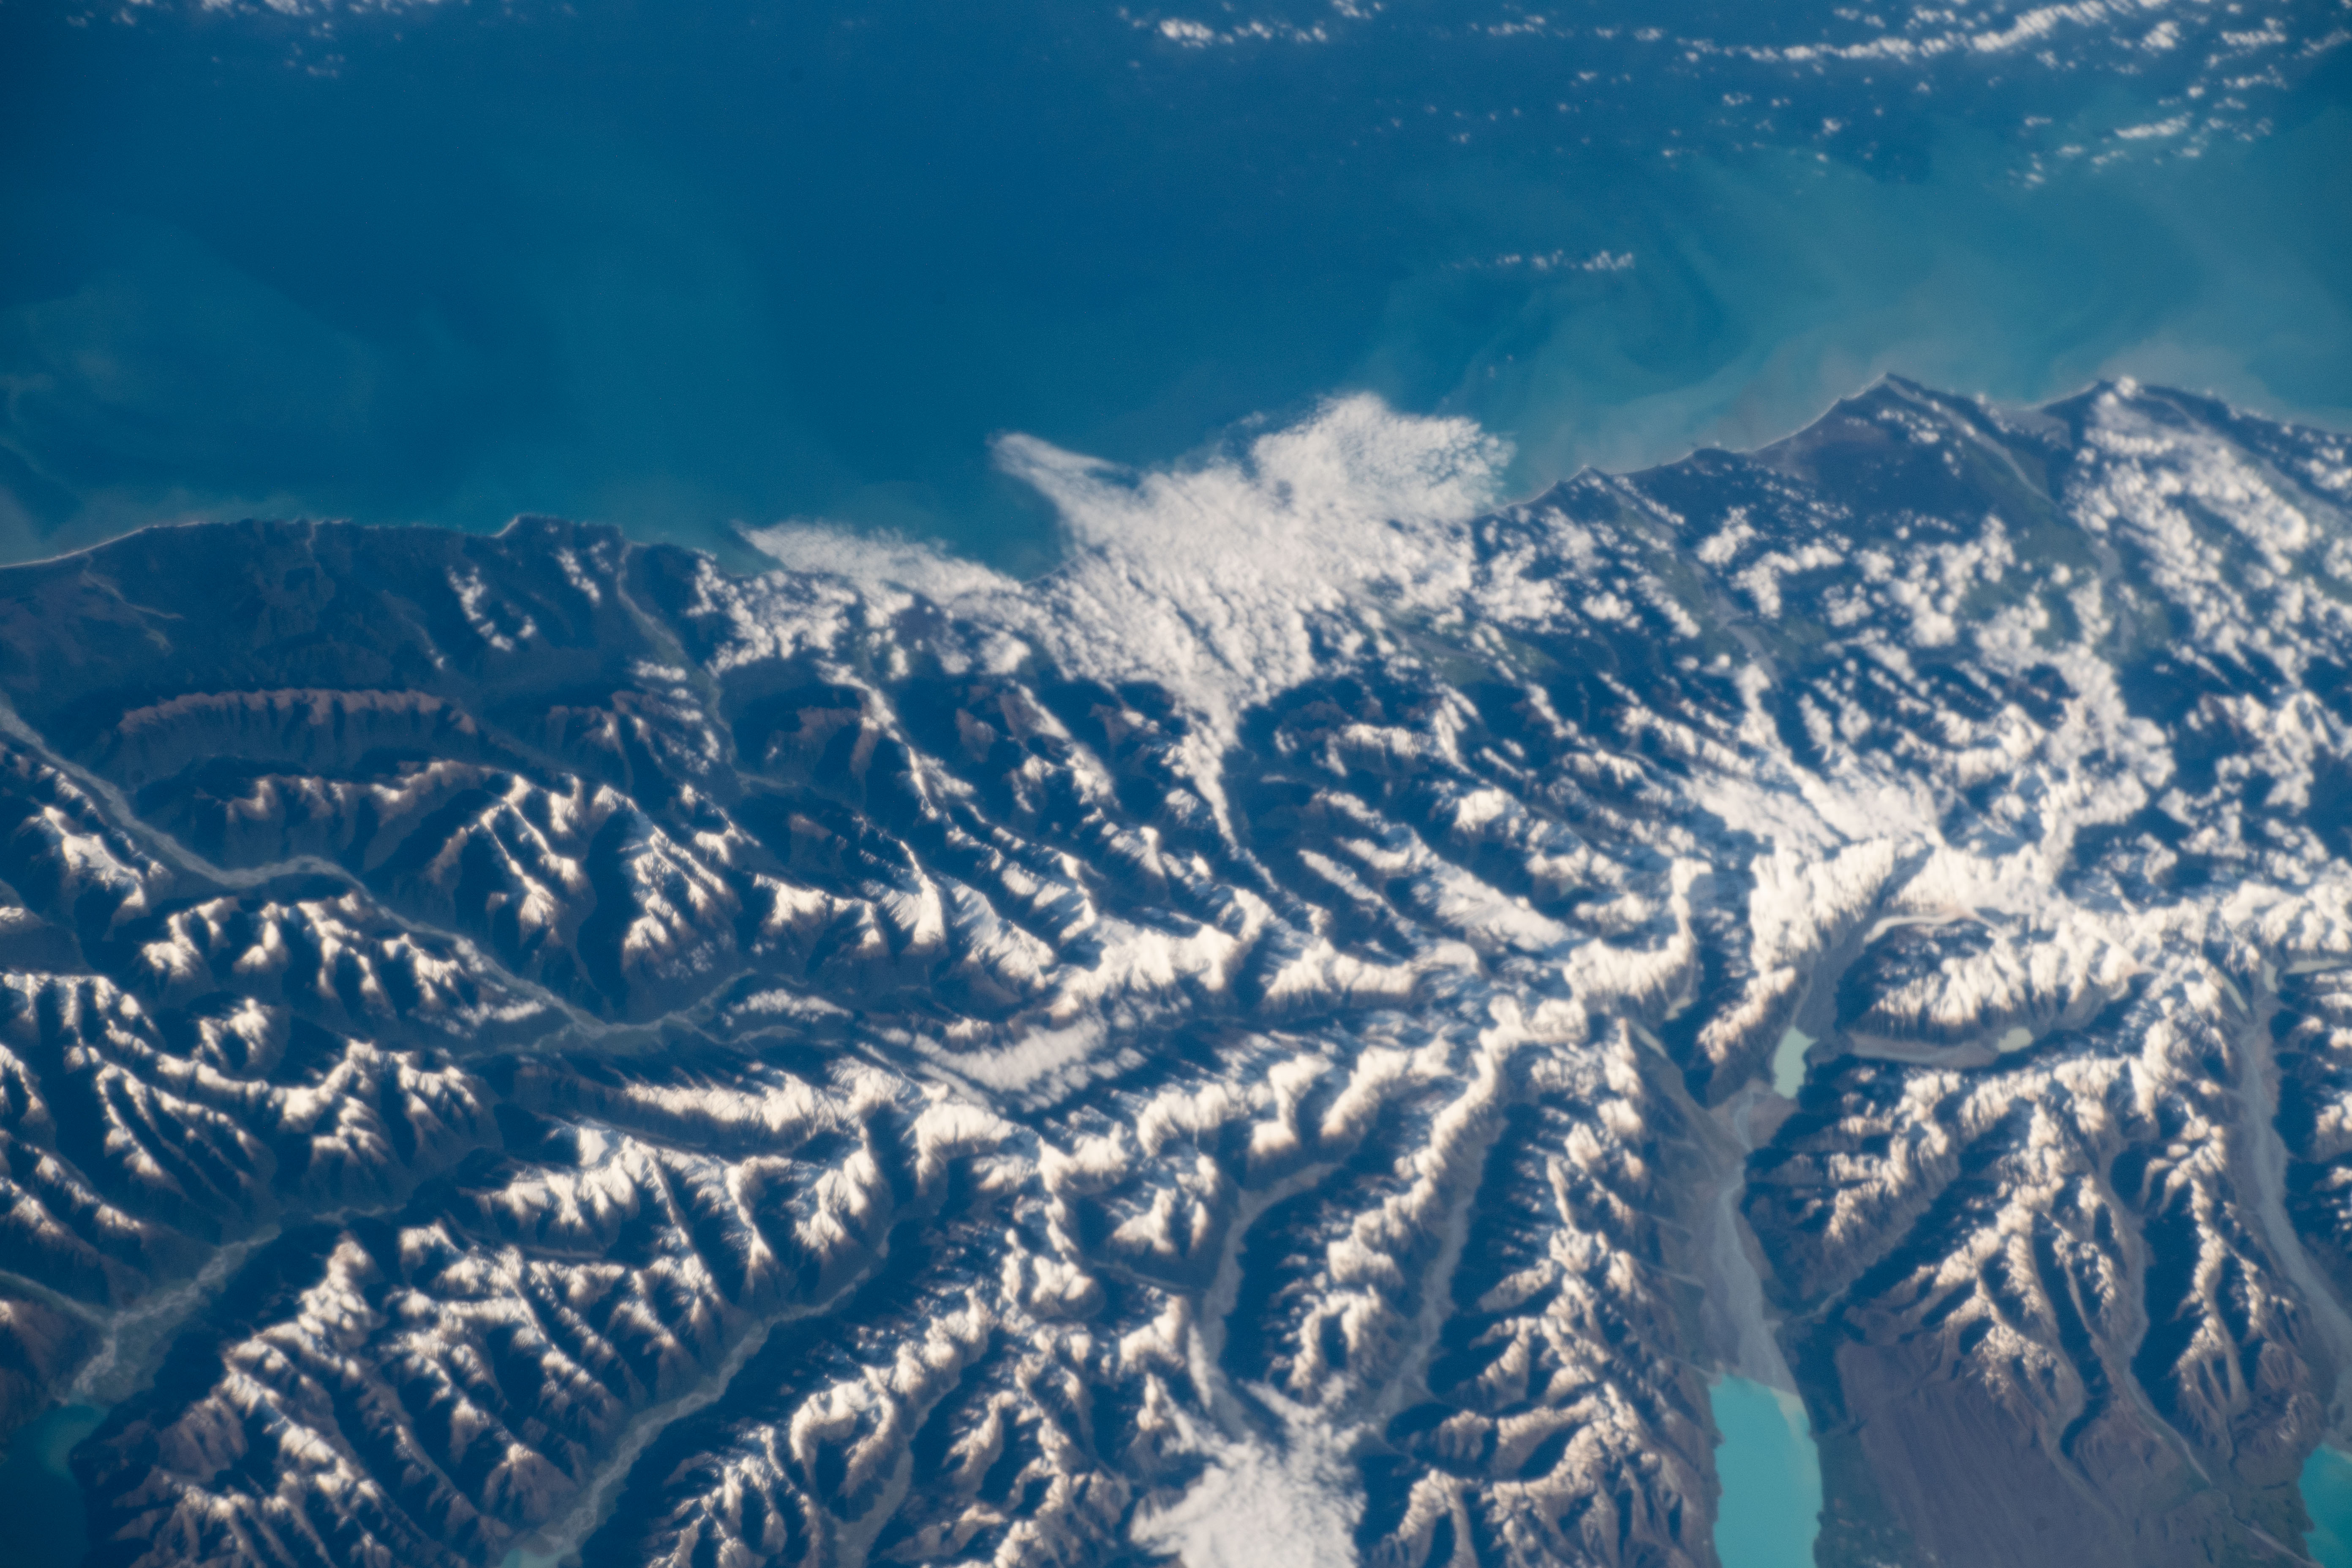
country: NEW ZEALAND-SI
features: LAKE WANAKA, LAKE HAWEA, SOUTHERN ALPS MOUNTAINS, LAKE PUKAKI, LAKE TEKAPO
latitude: -44.0
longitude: 169.8
